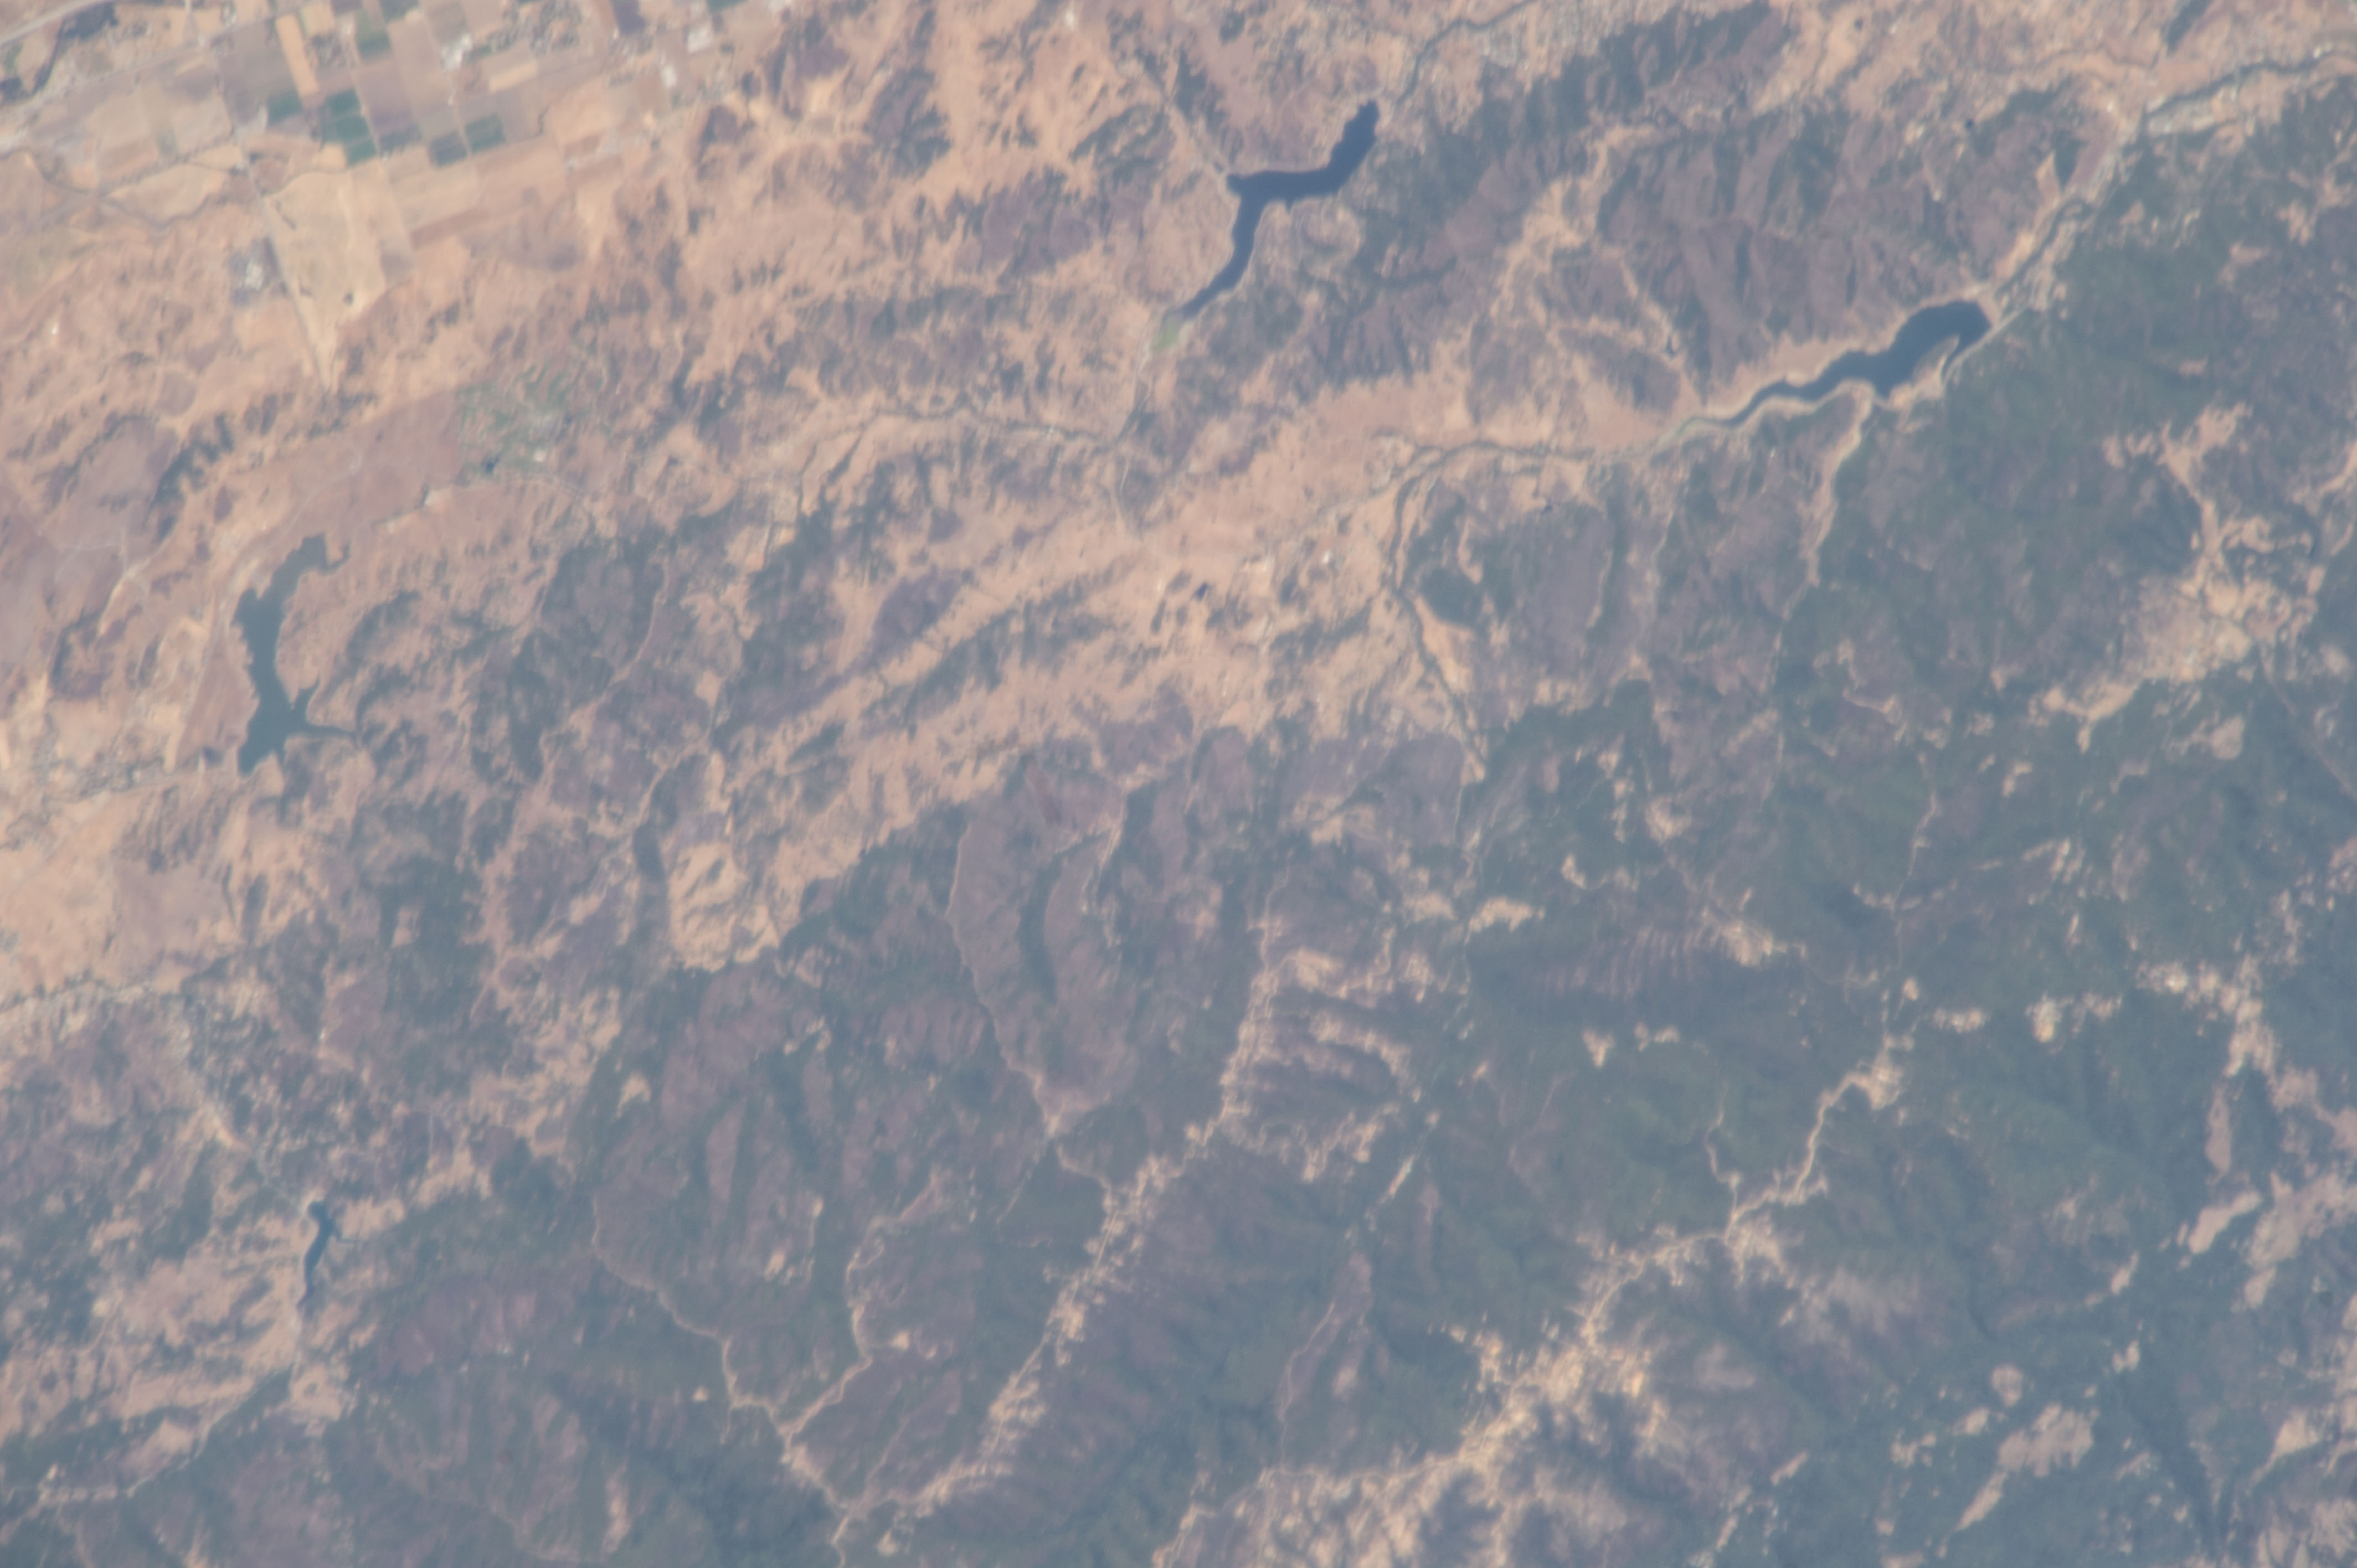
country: USA-CALIFORNIA
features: CA, MTNS., UVAS CANYON COUNTY PRK., ALMADEN RES., CHESBRO RES., UVAS RES.,CENTER POINT IS IN THE HILLS ABOUT 14 KM WEST OF MORGAN HILL, CA,MORGAN HILL CY., CALIFORNIA, CHESBRO RES., UVAS RES., CALERO RES.,CHESBRO RES., UVAS RES., CALERO RES., UVAS CANYON COUNTY PARK,CHESBRO RESERVOIR, UVAS RESERVOIR, UVAS CANYON COUNTY PARK, CALERO COUNTY PARK
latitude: 37.1
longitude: -121.8
